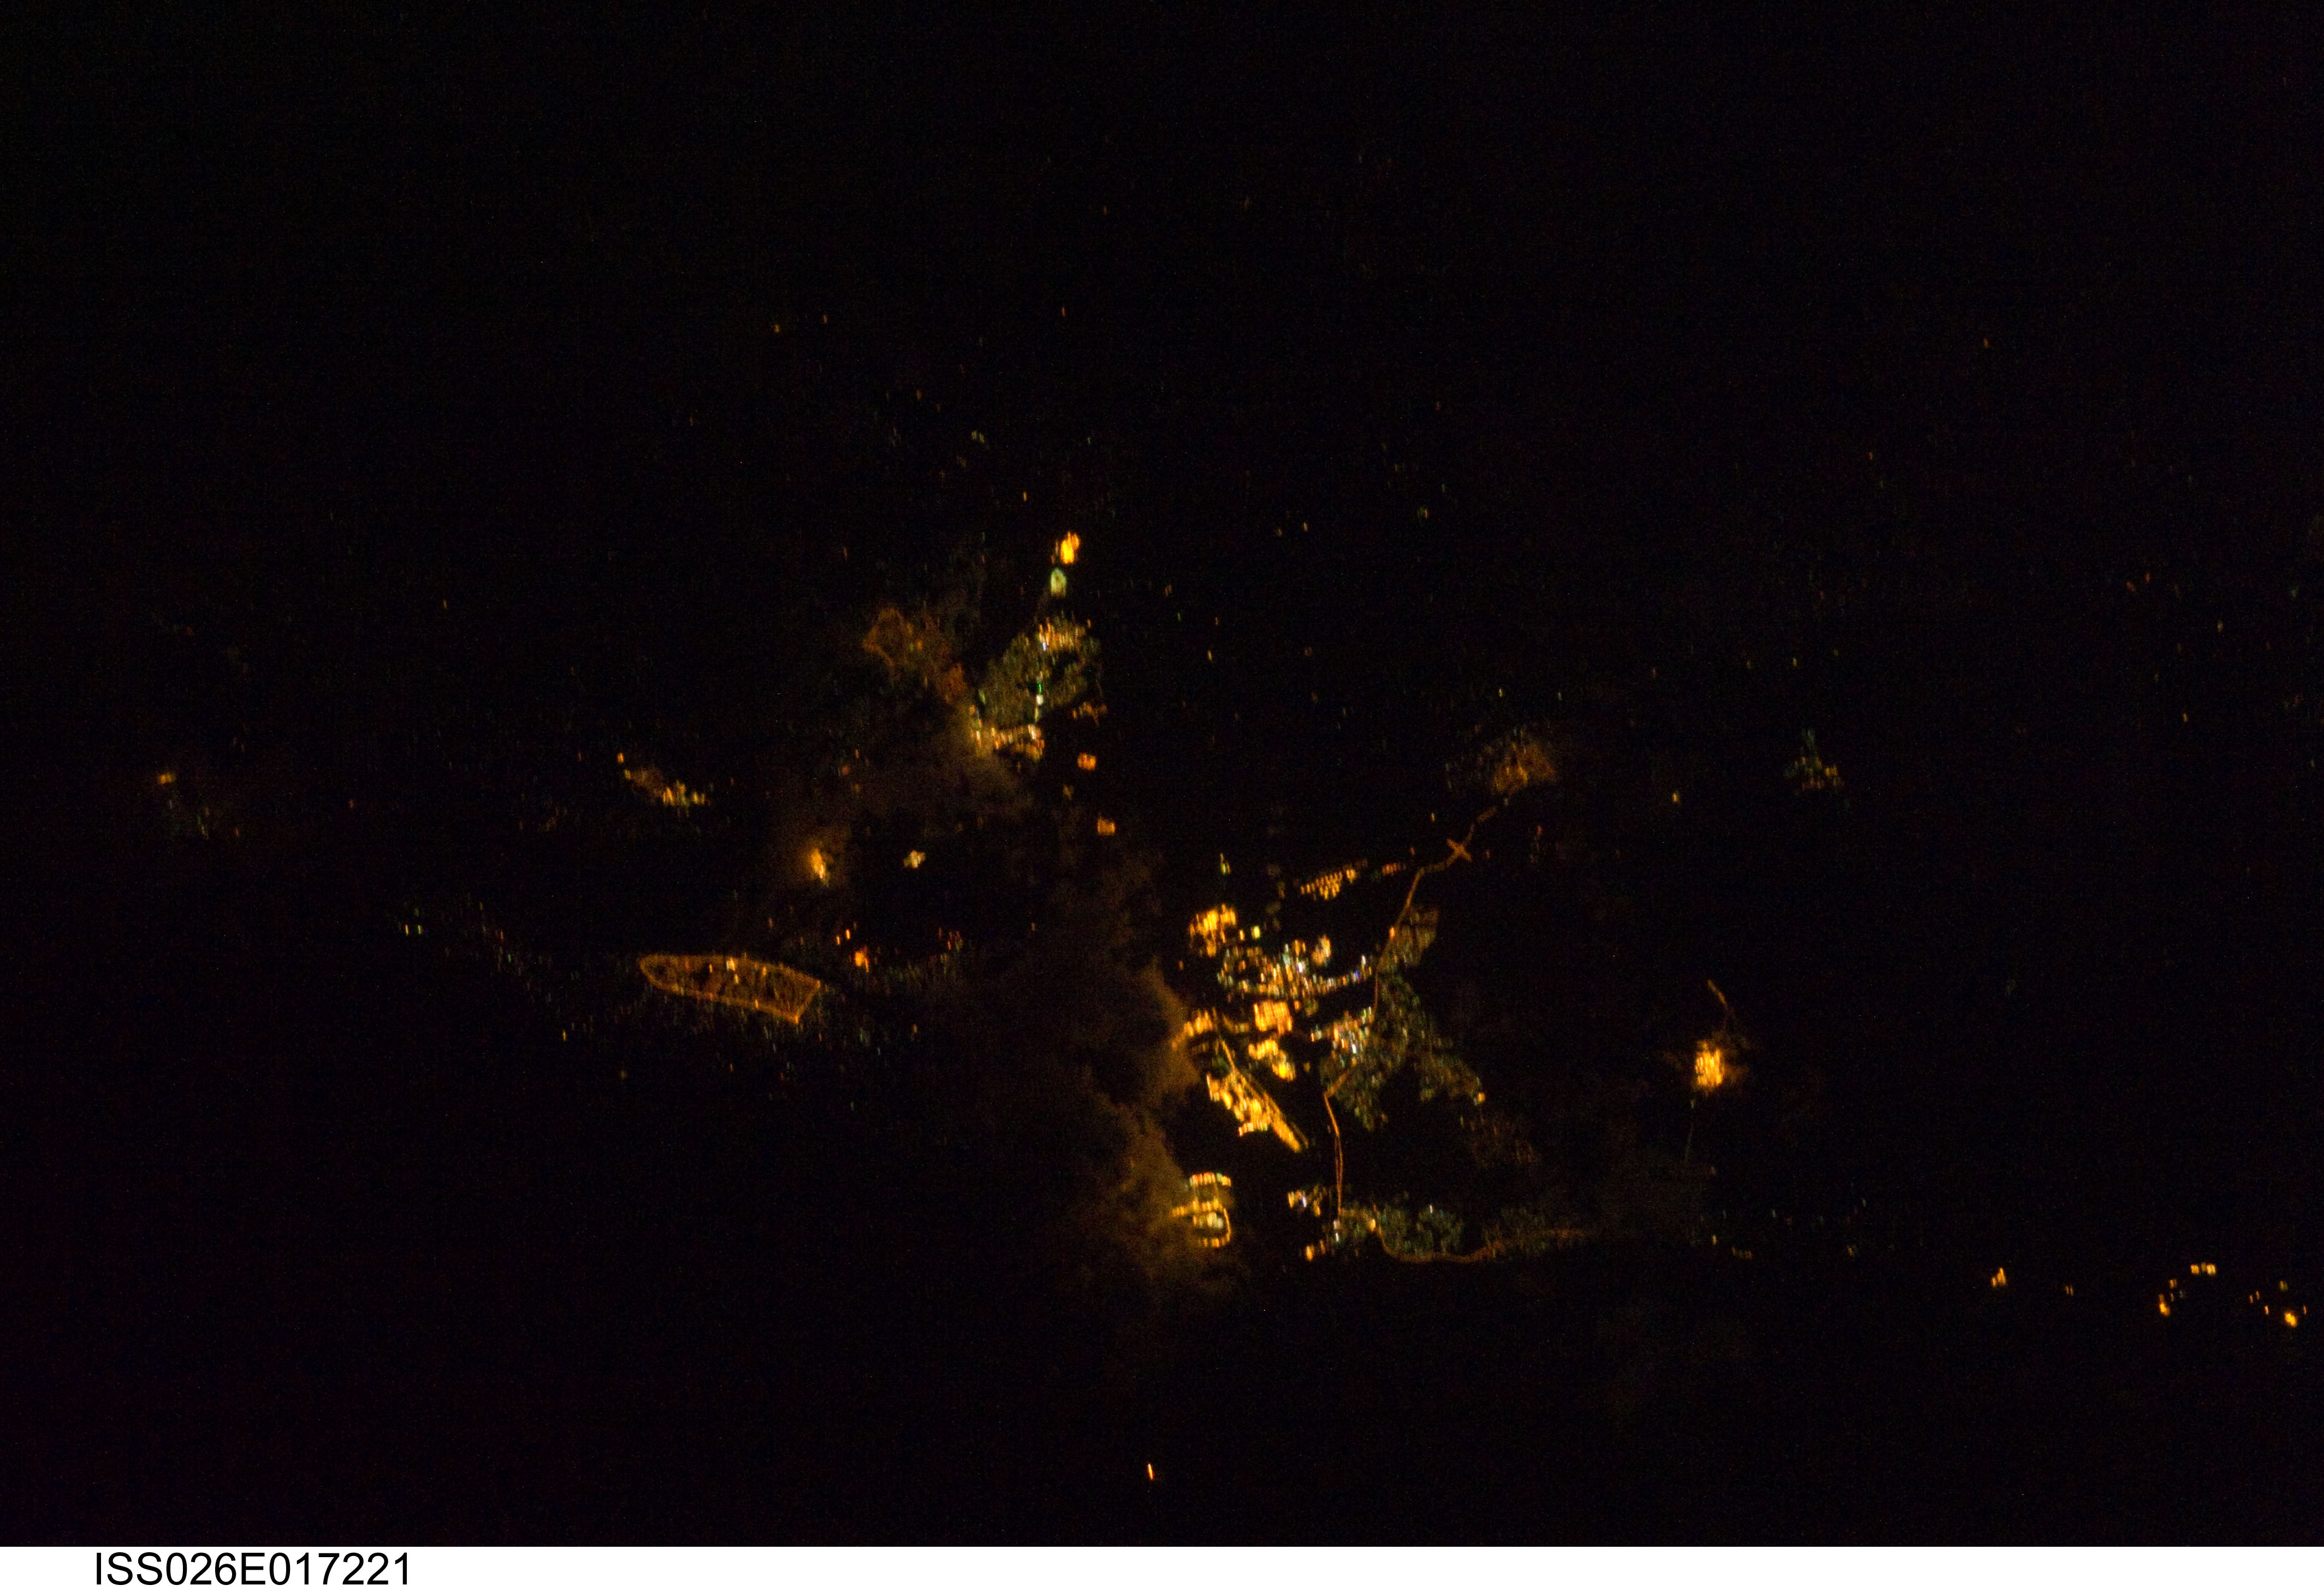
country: REPUBLIC SOUTH AFRICA
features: DURBAN AREA AT NIGHT
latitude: -29.8
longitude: 30.7
